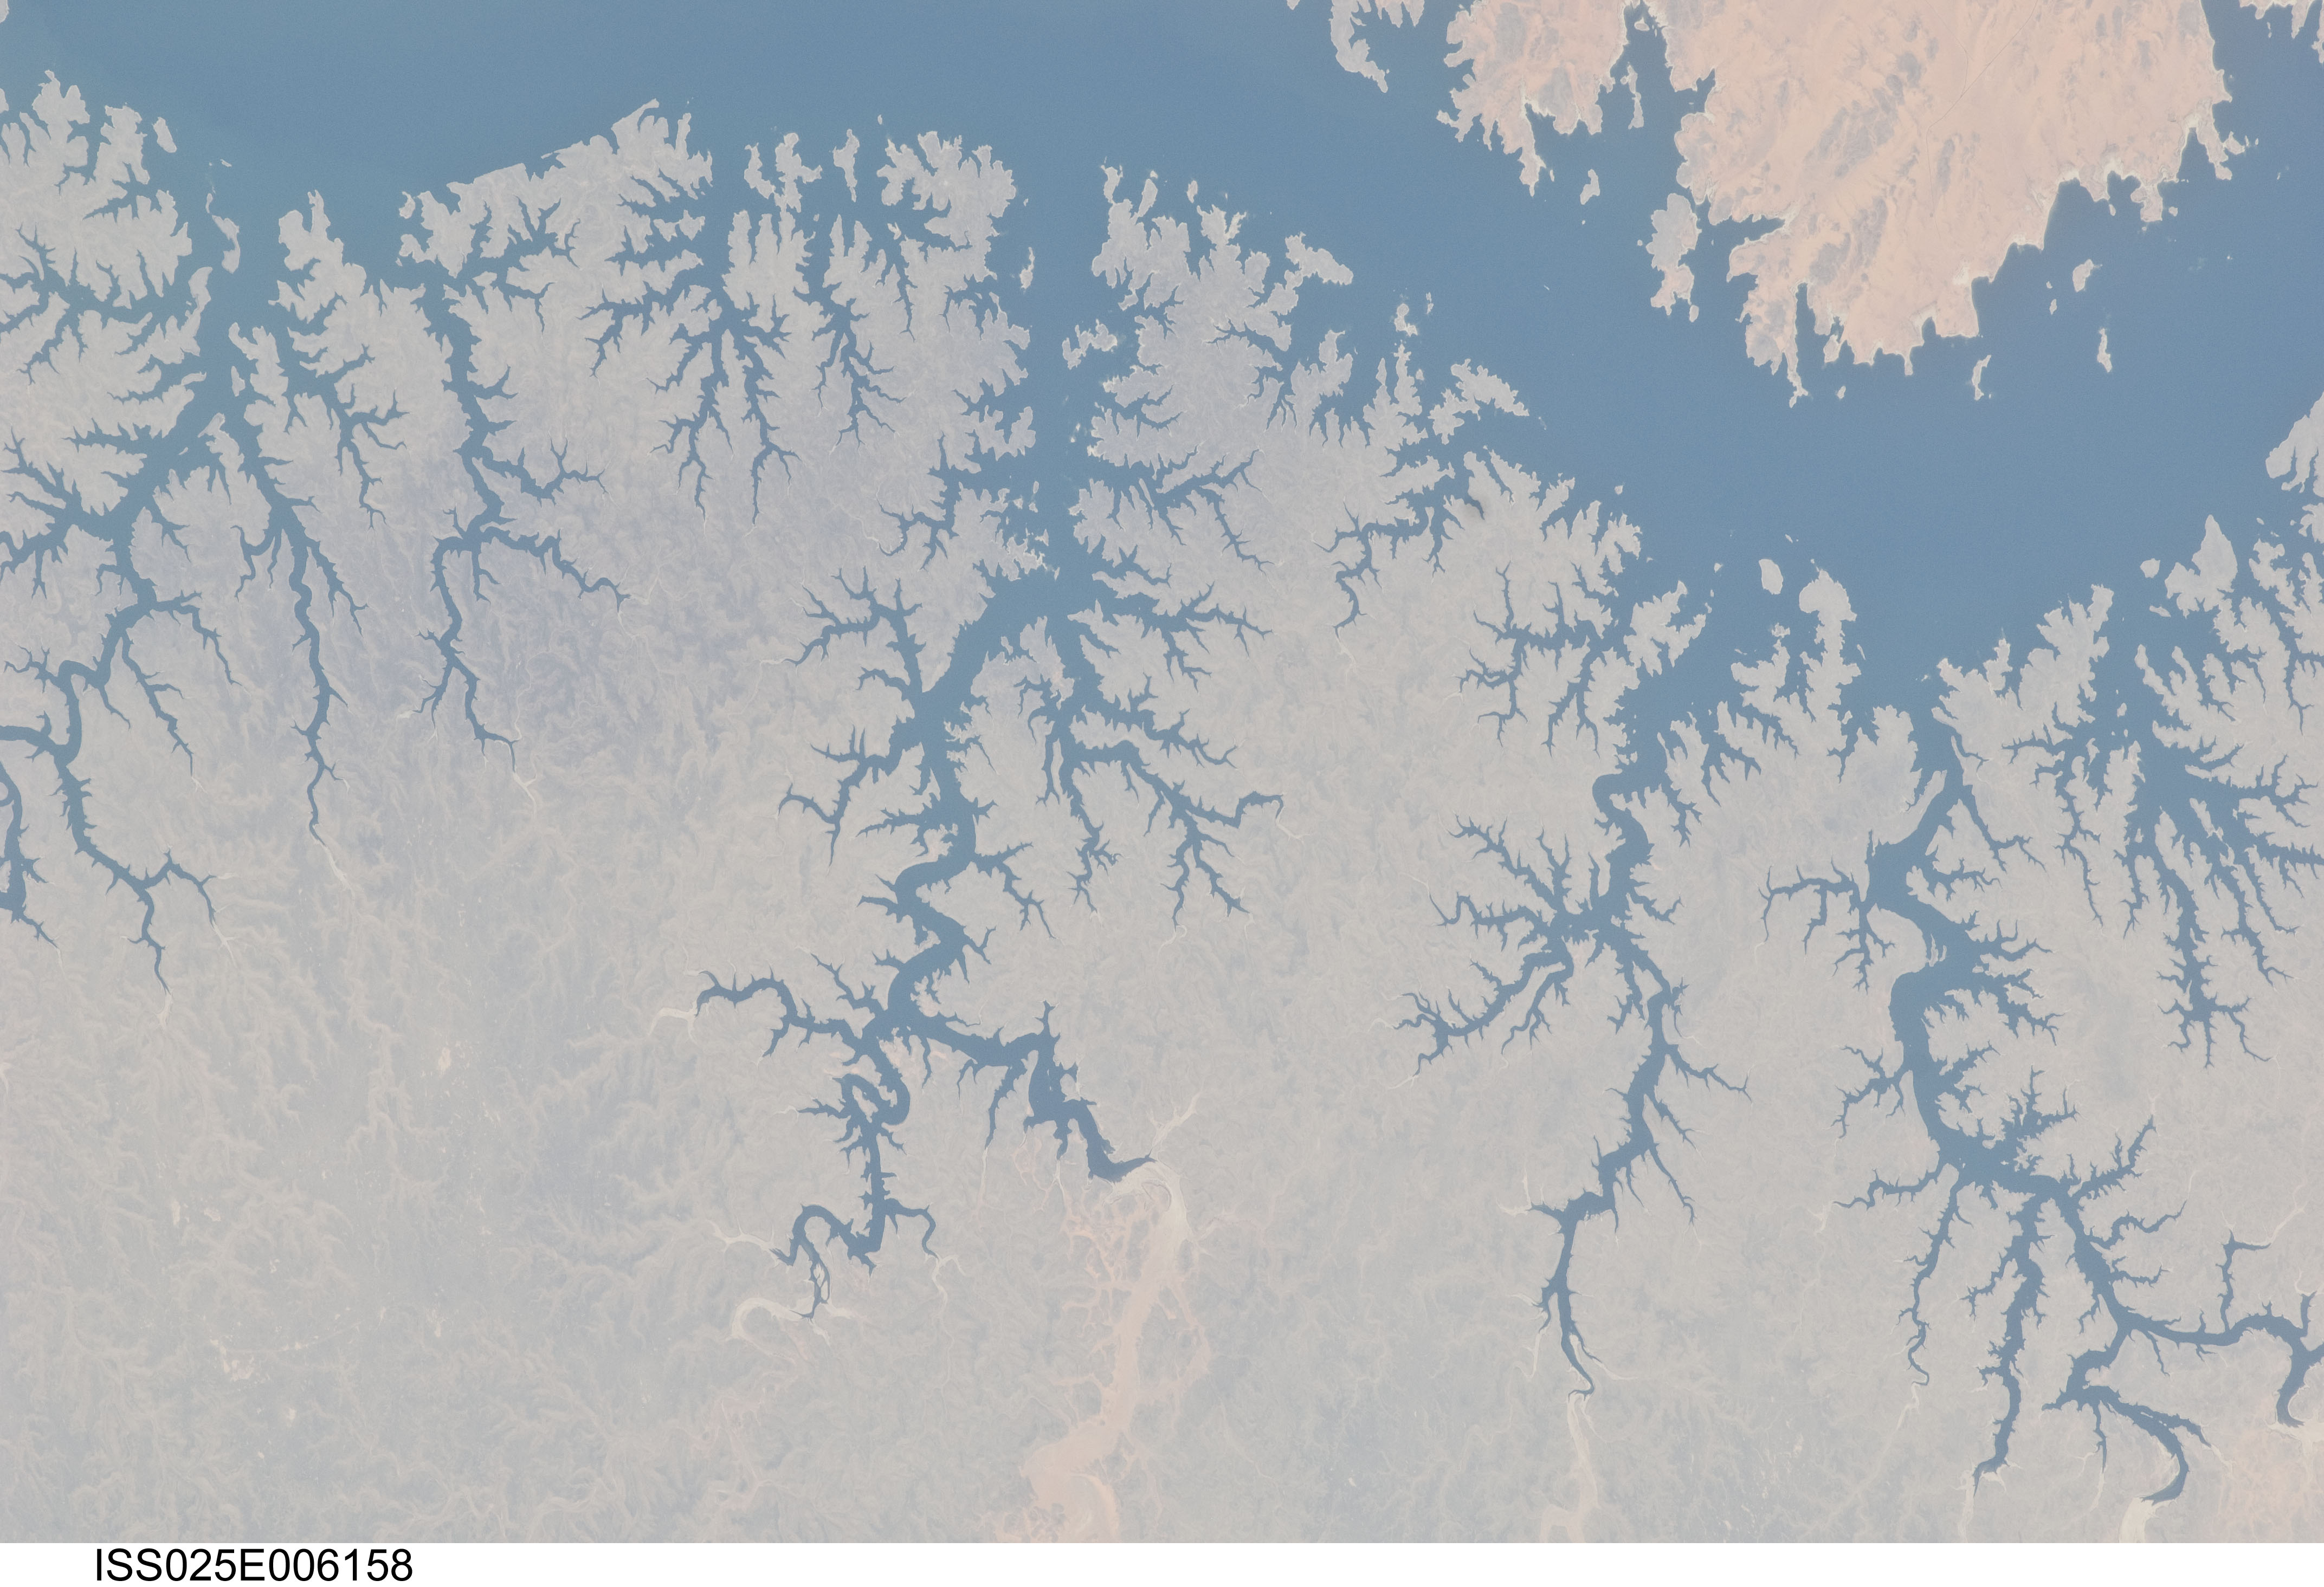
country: EGYPT
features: MID LAKE NASSER, DROWNED WADIS, DISSECTED HIGHLANDS, DESERT
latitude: 22.7
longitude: 32.5
